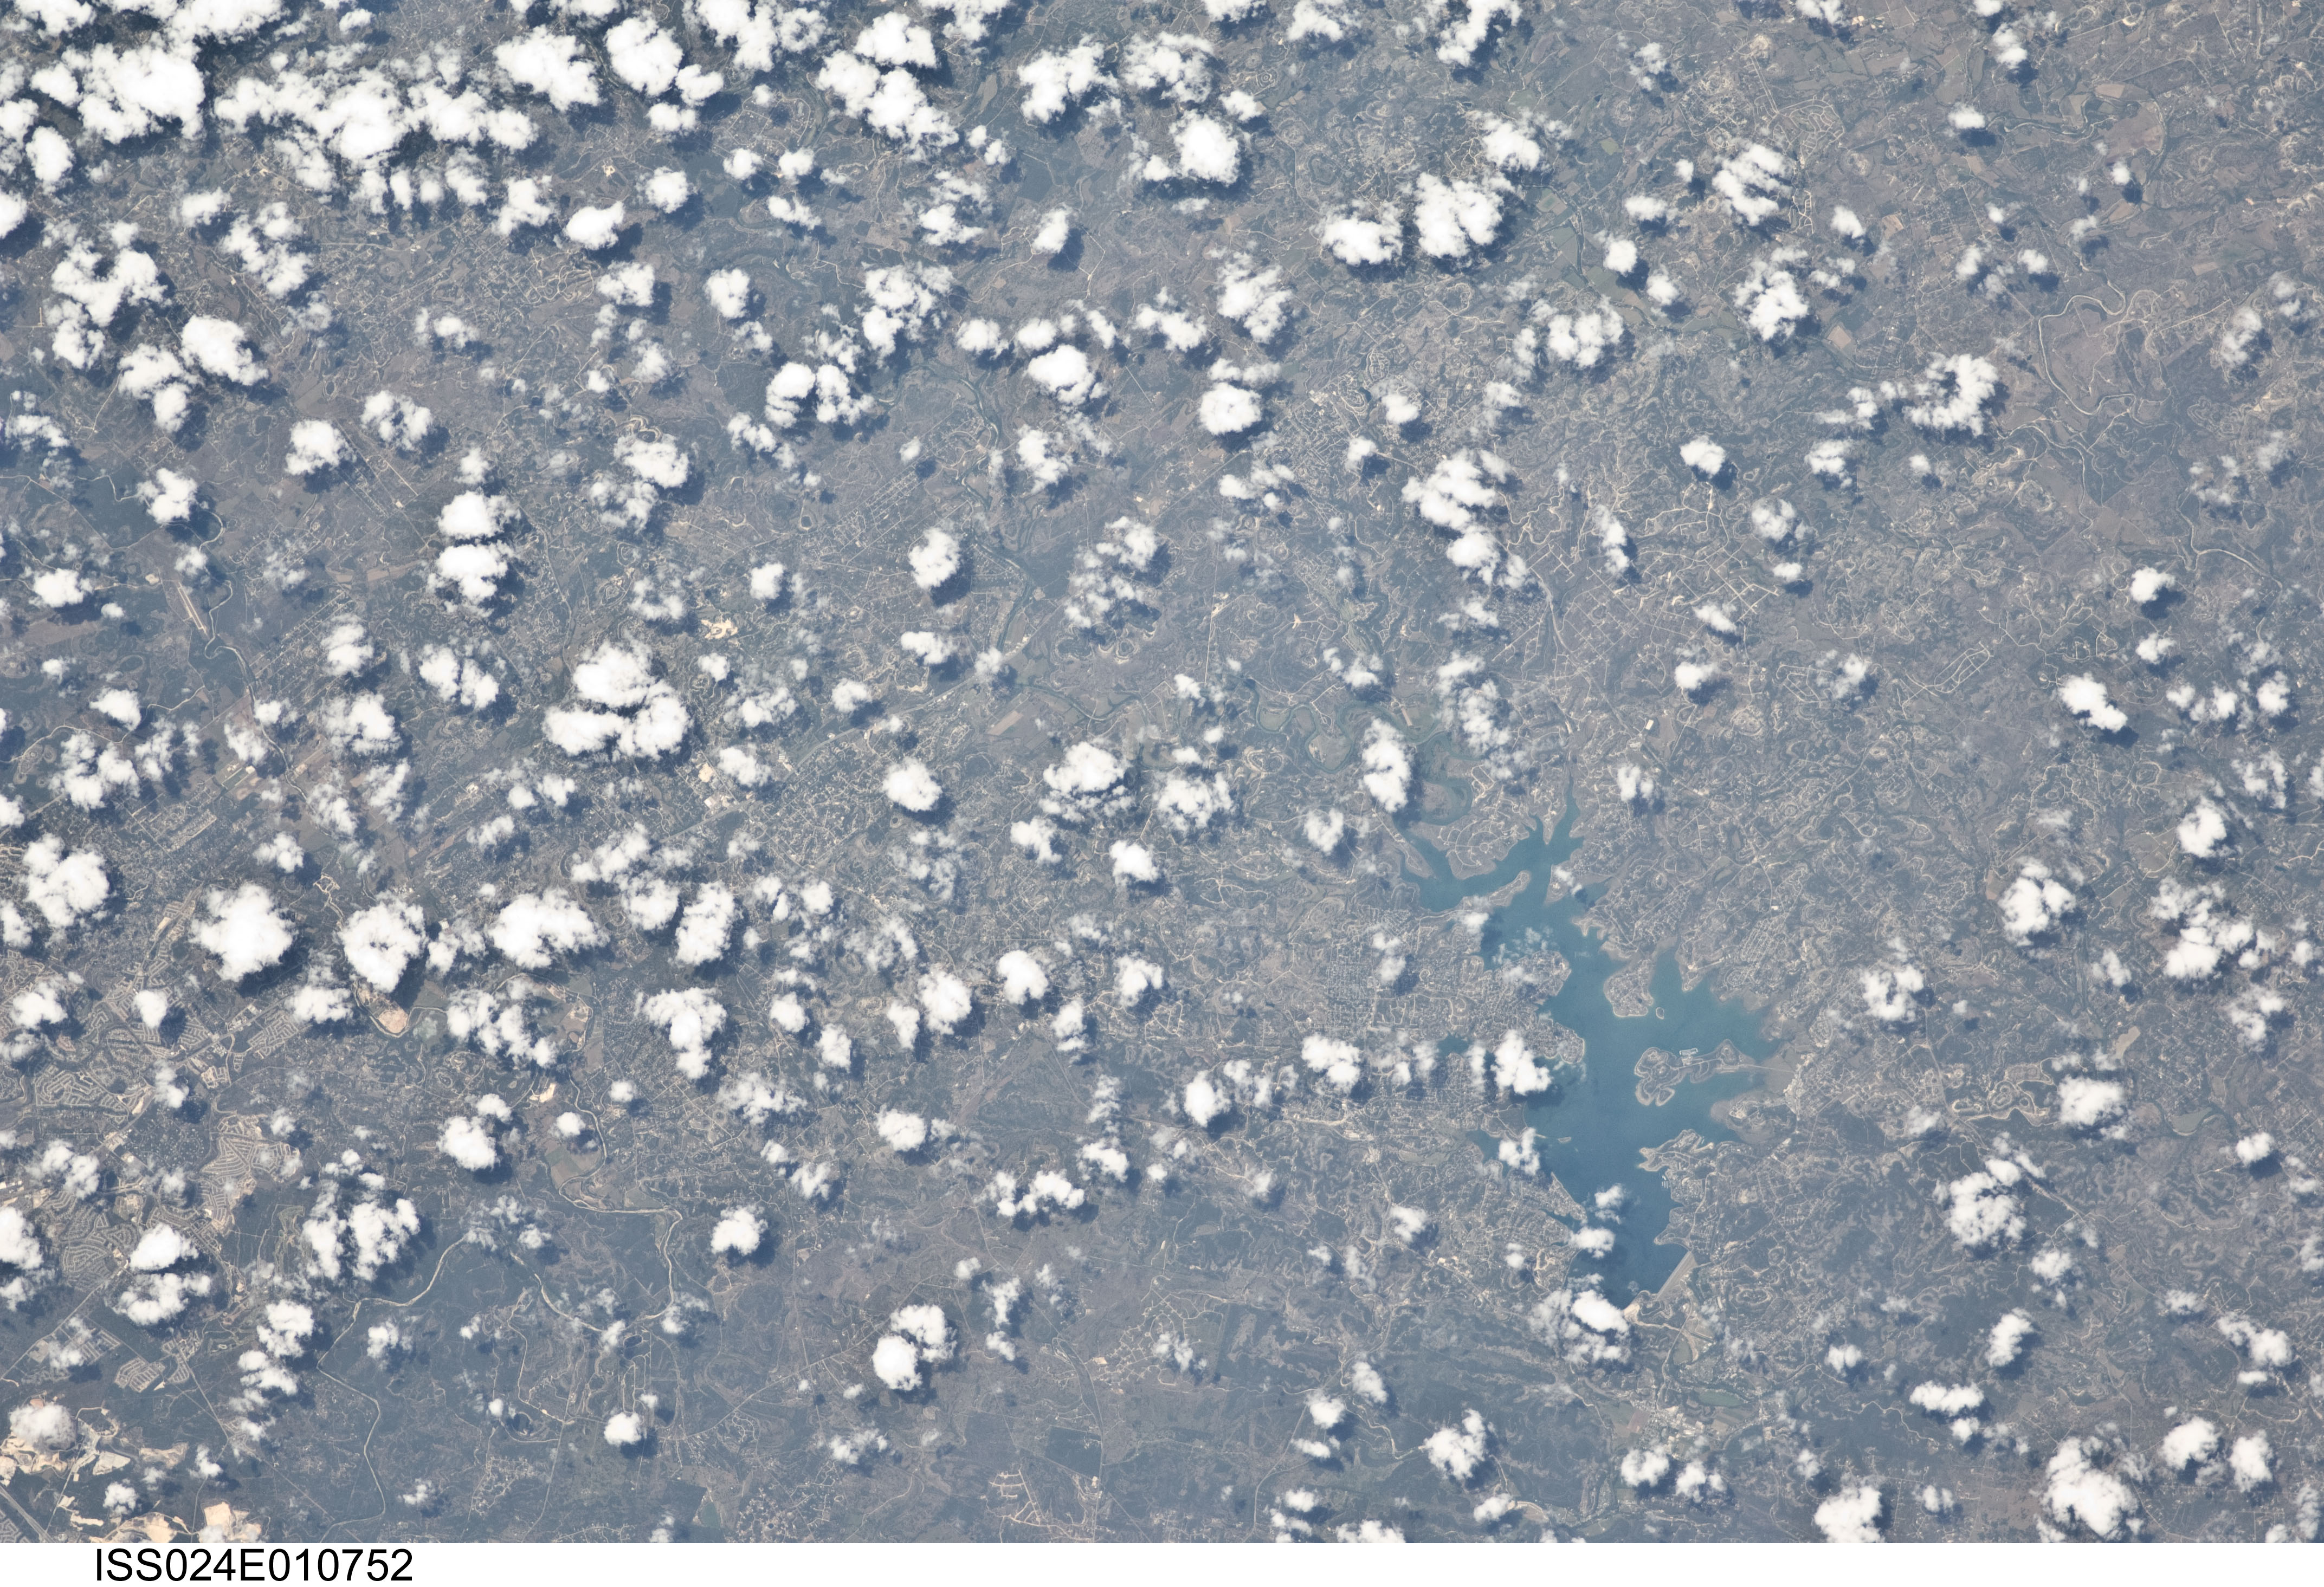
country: USA-TEXAS
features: CANYON LAKE, TANGLEWOOD PARK
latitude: 30.1
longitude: -98.7
